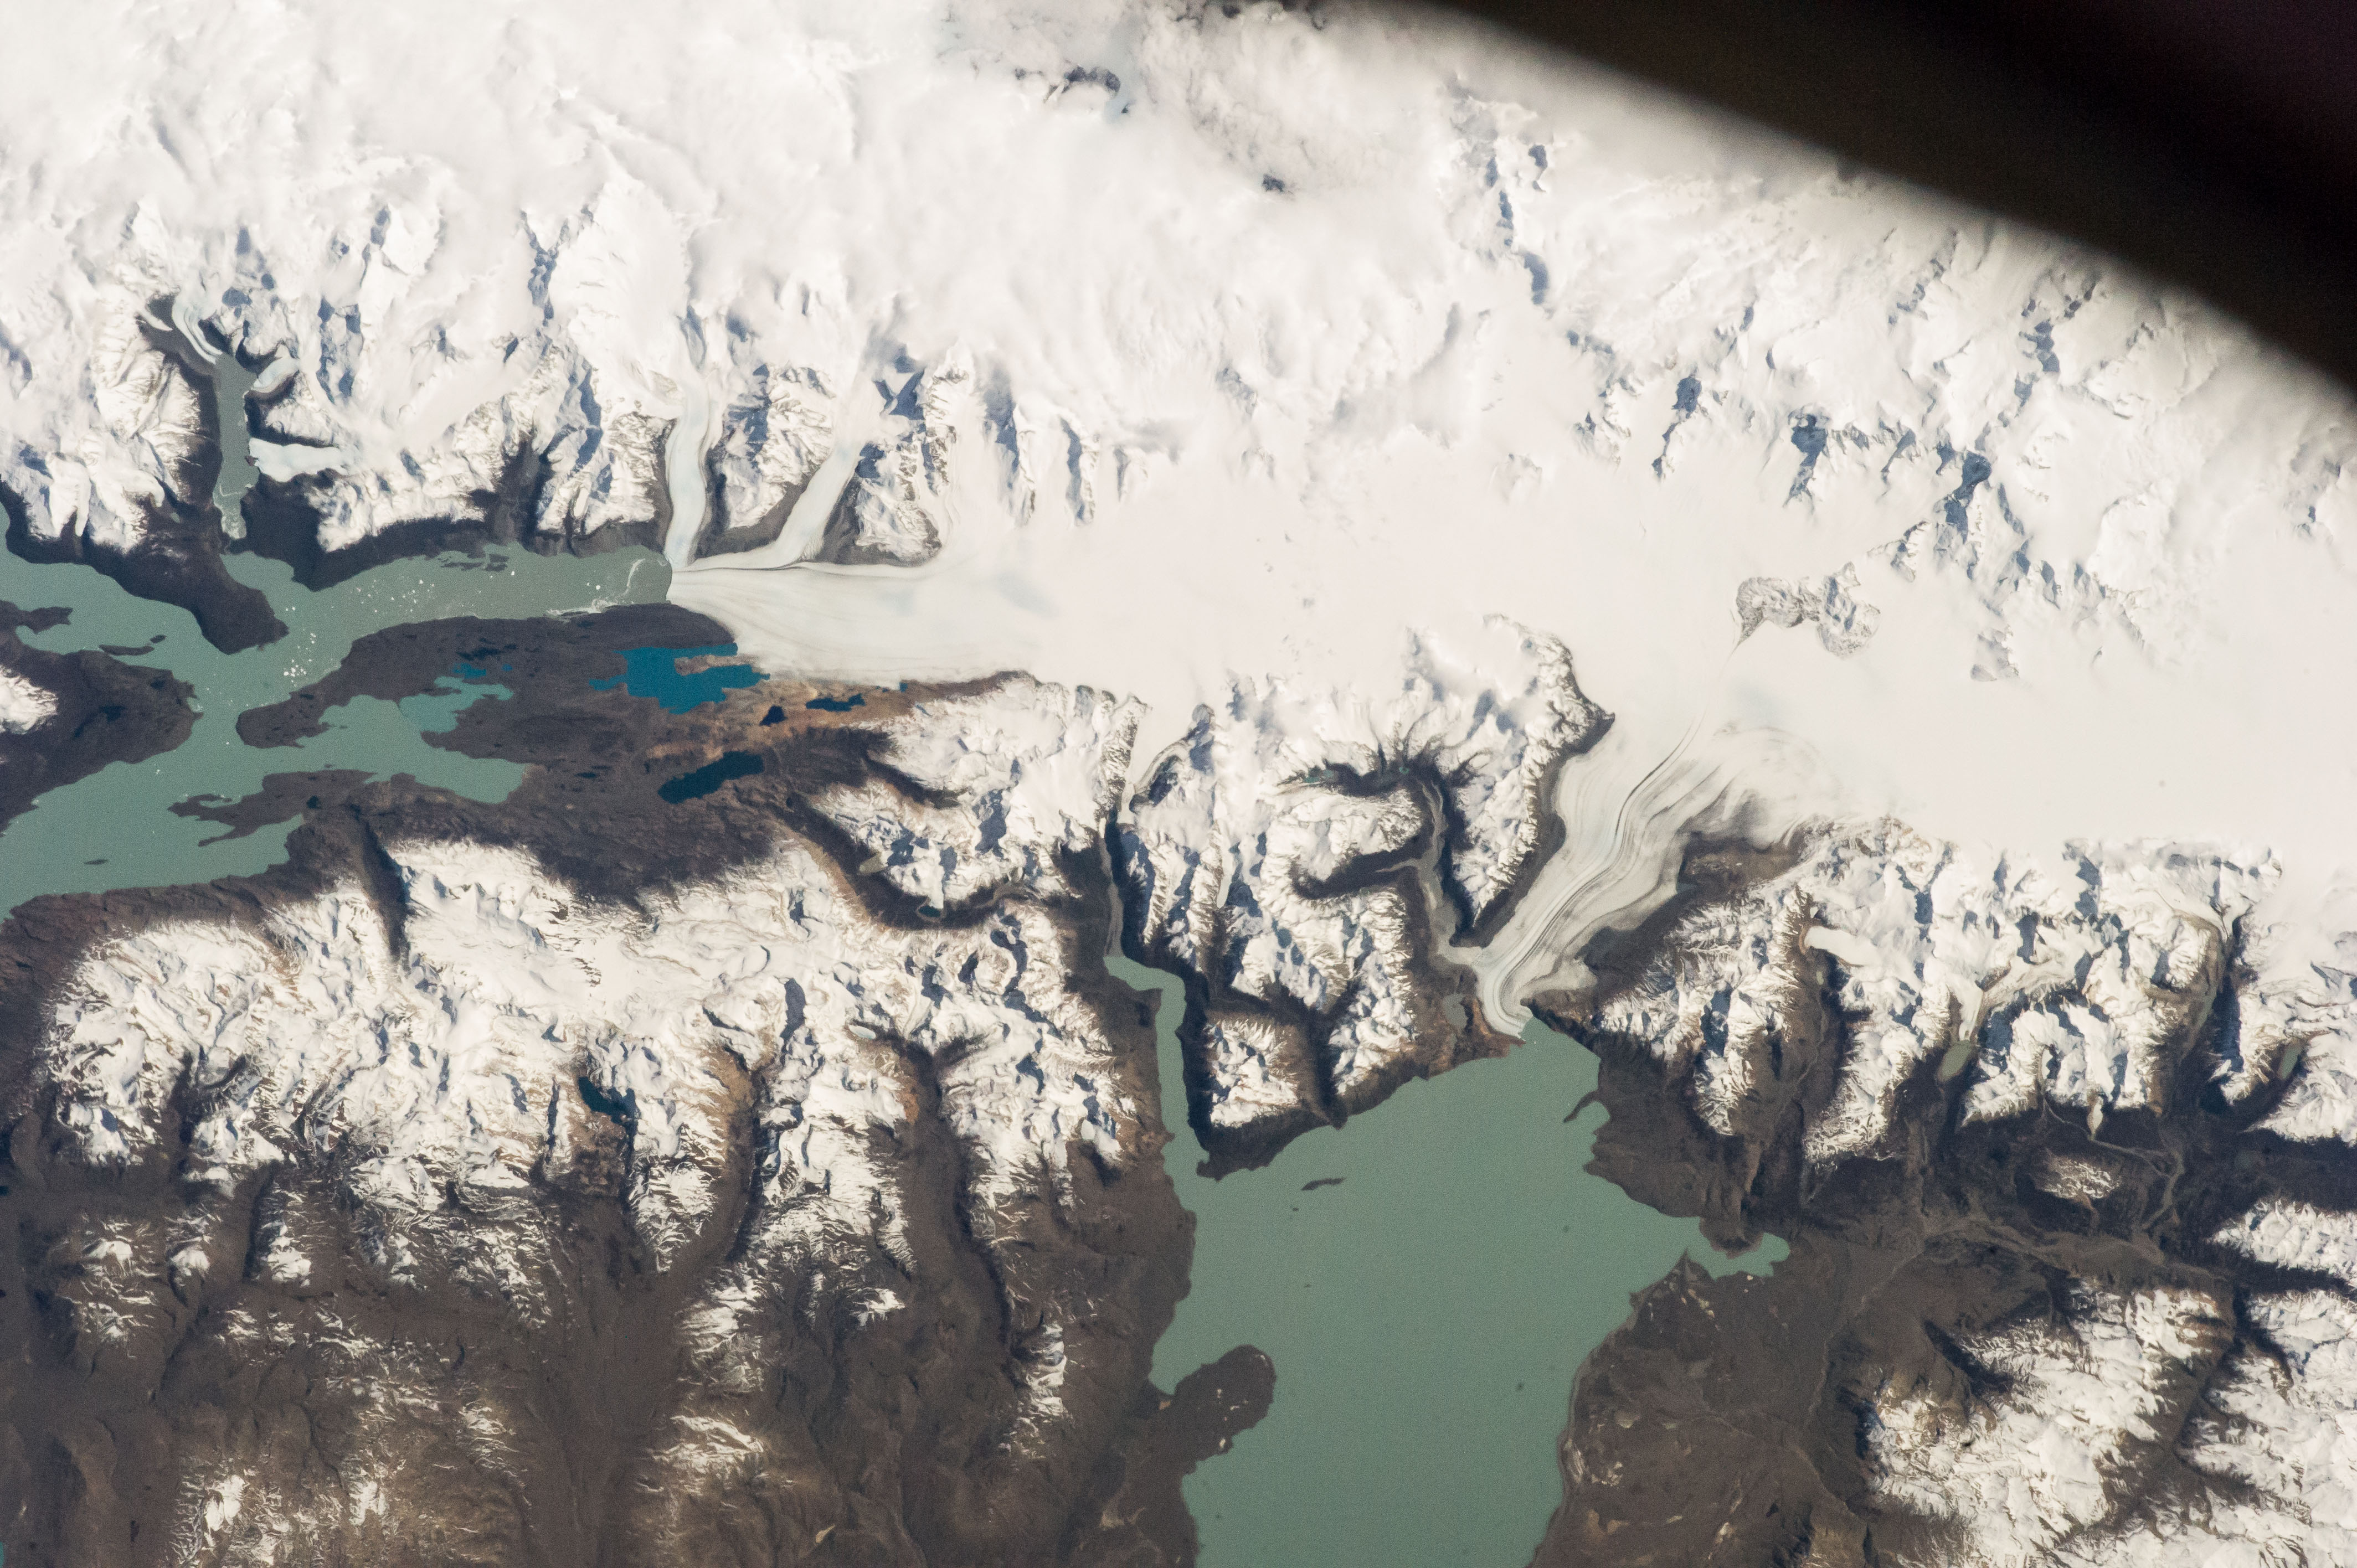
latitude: -49.7
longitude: -73.2
